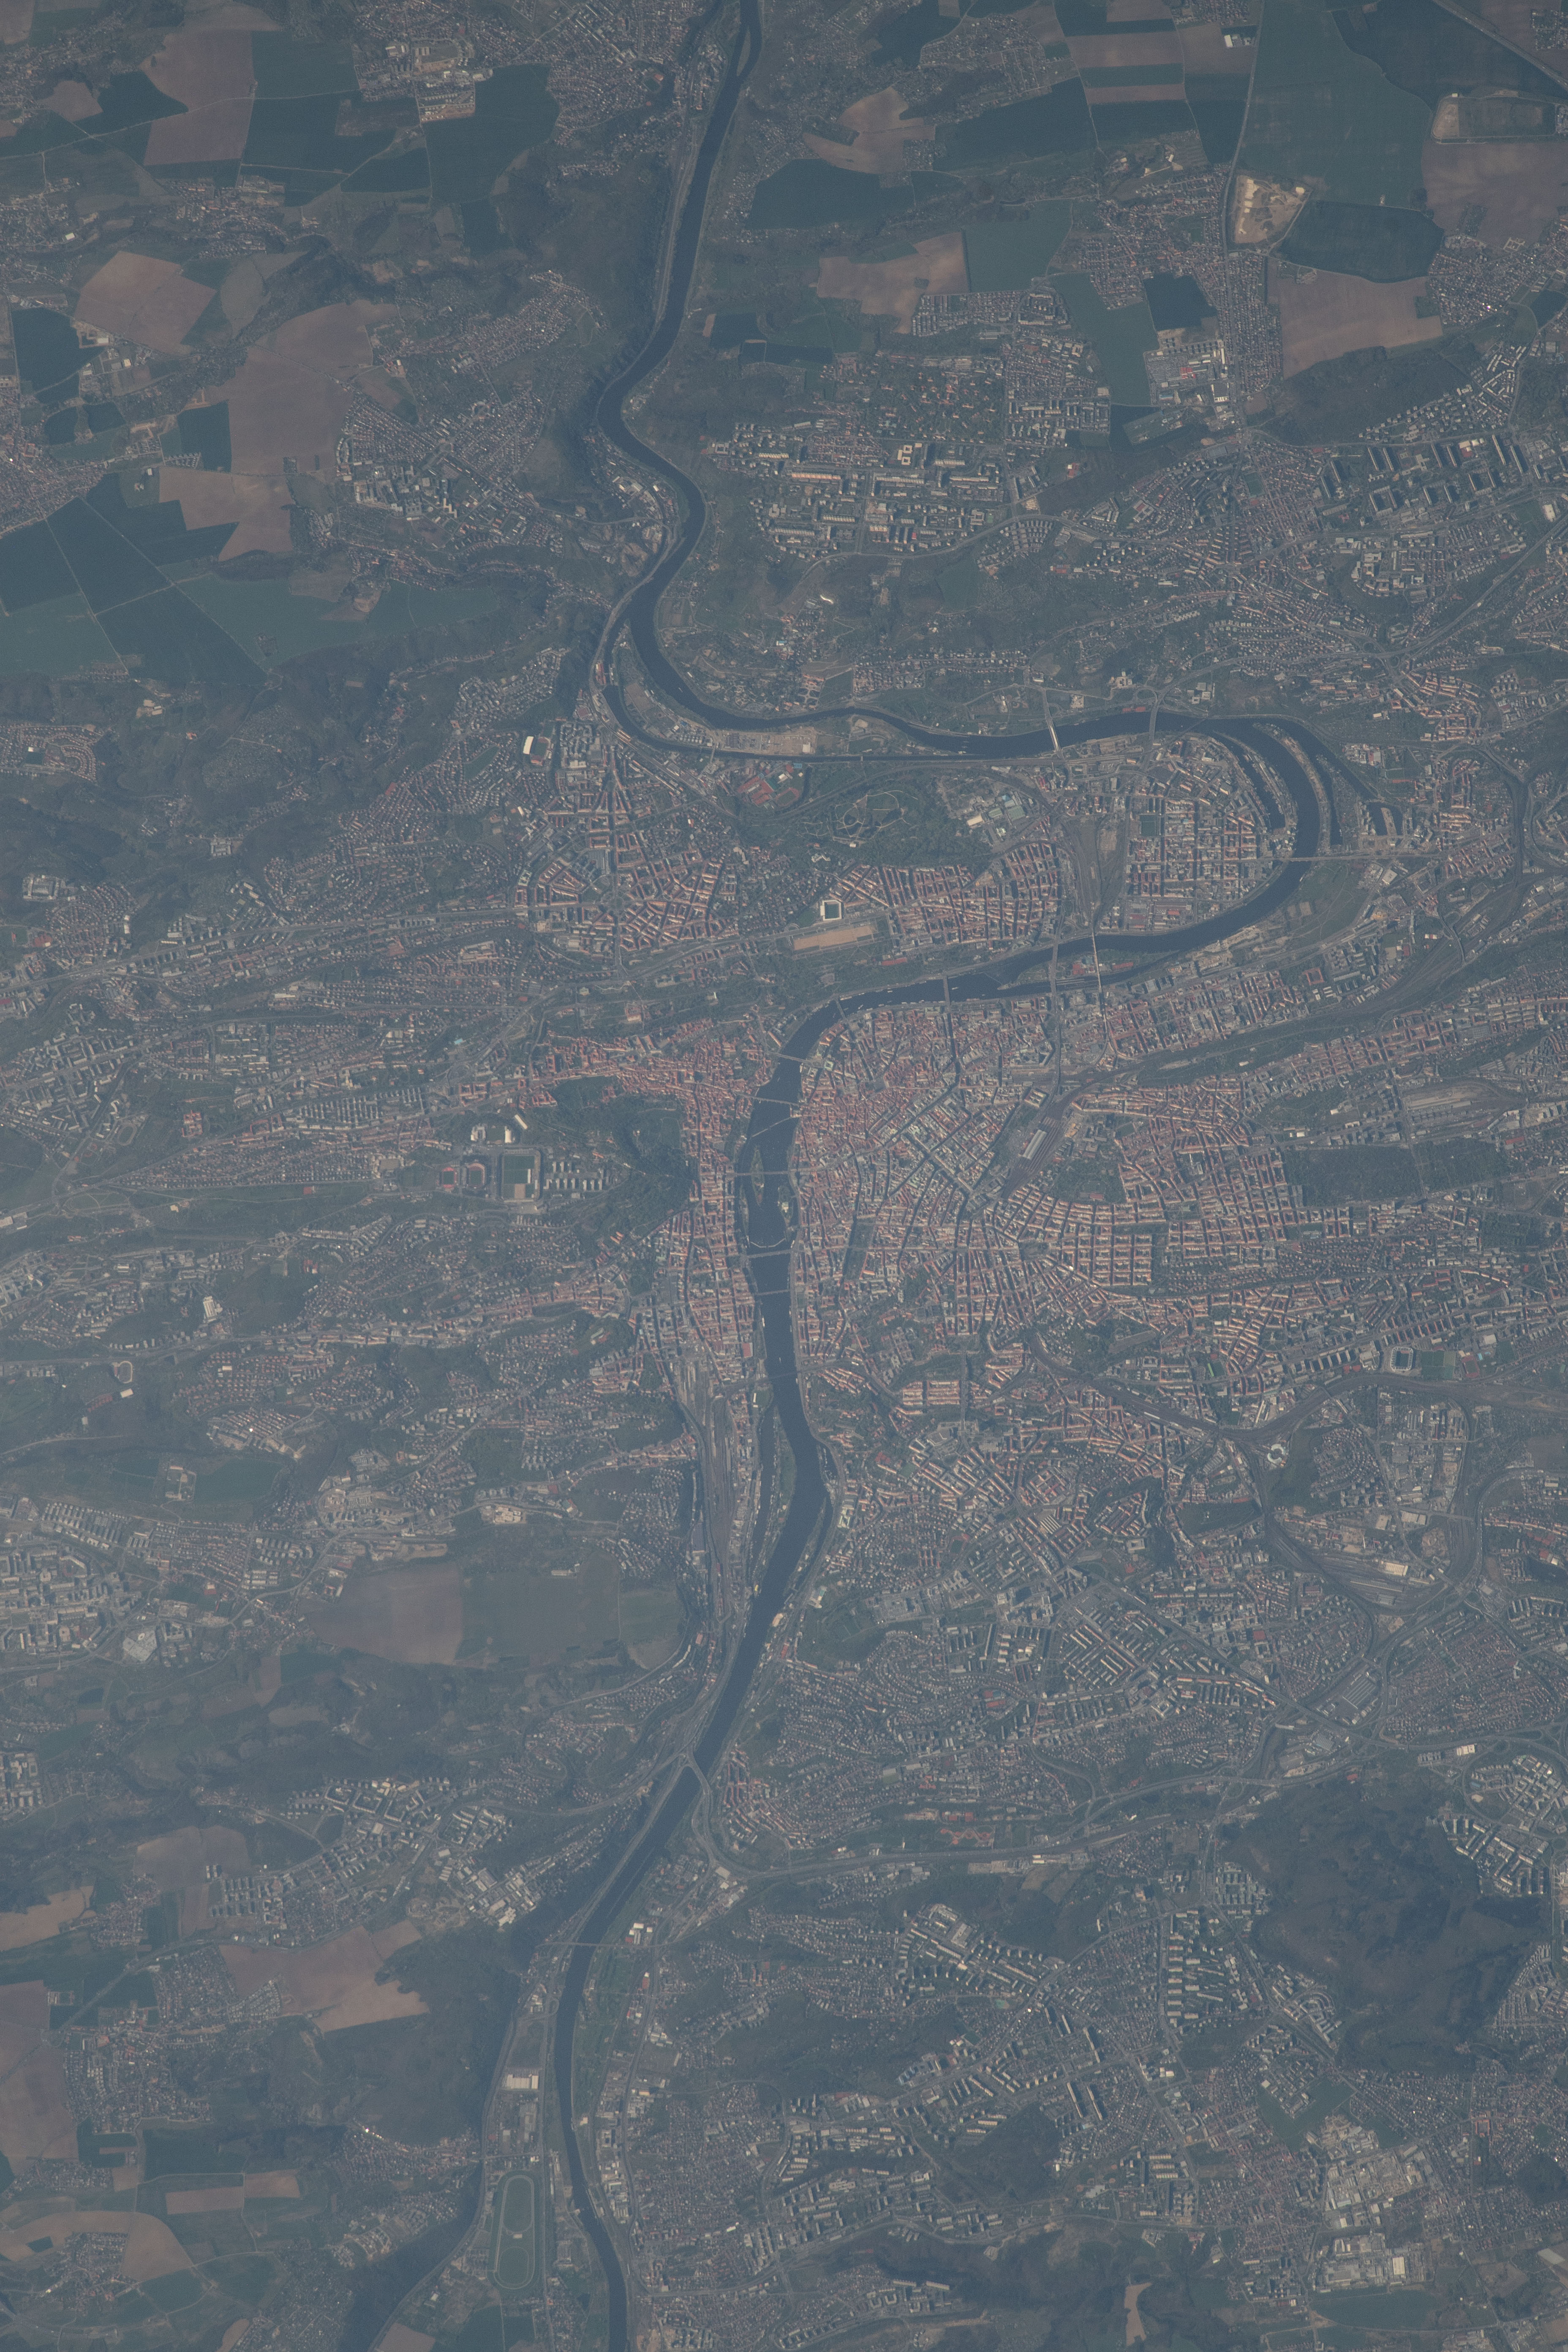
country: CZECH REPUBLIC
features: PRAGUE, VLTAVA RIVER
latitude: 50.1
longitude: 14.4
